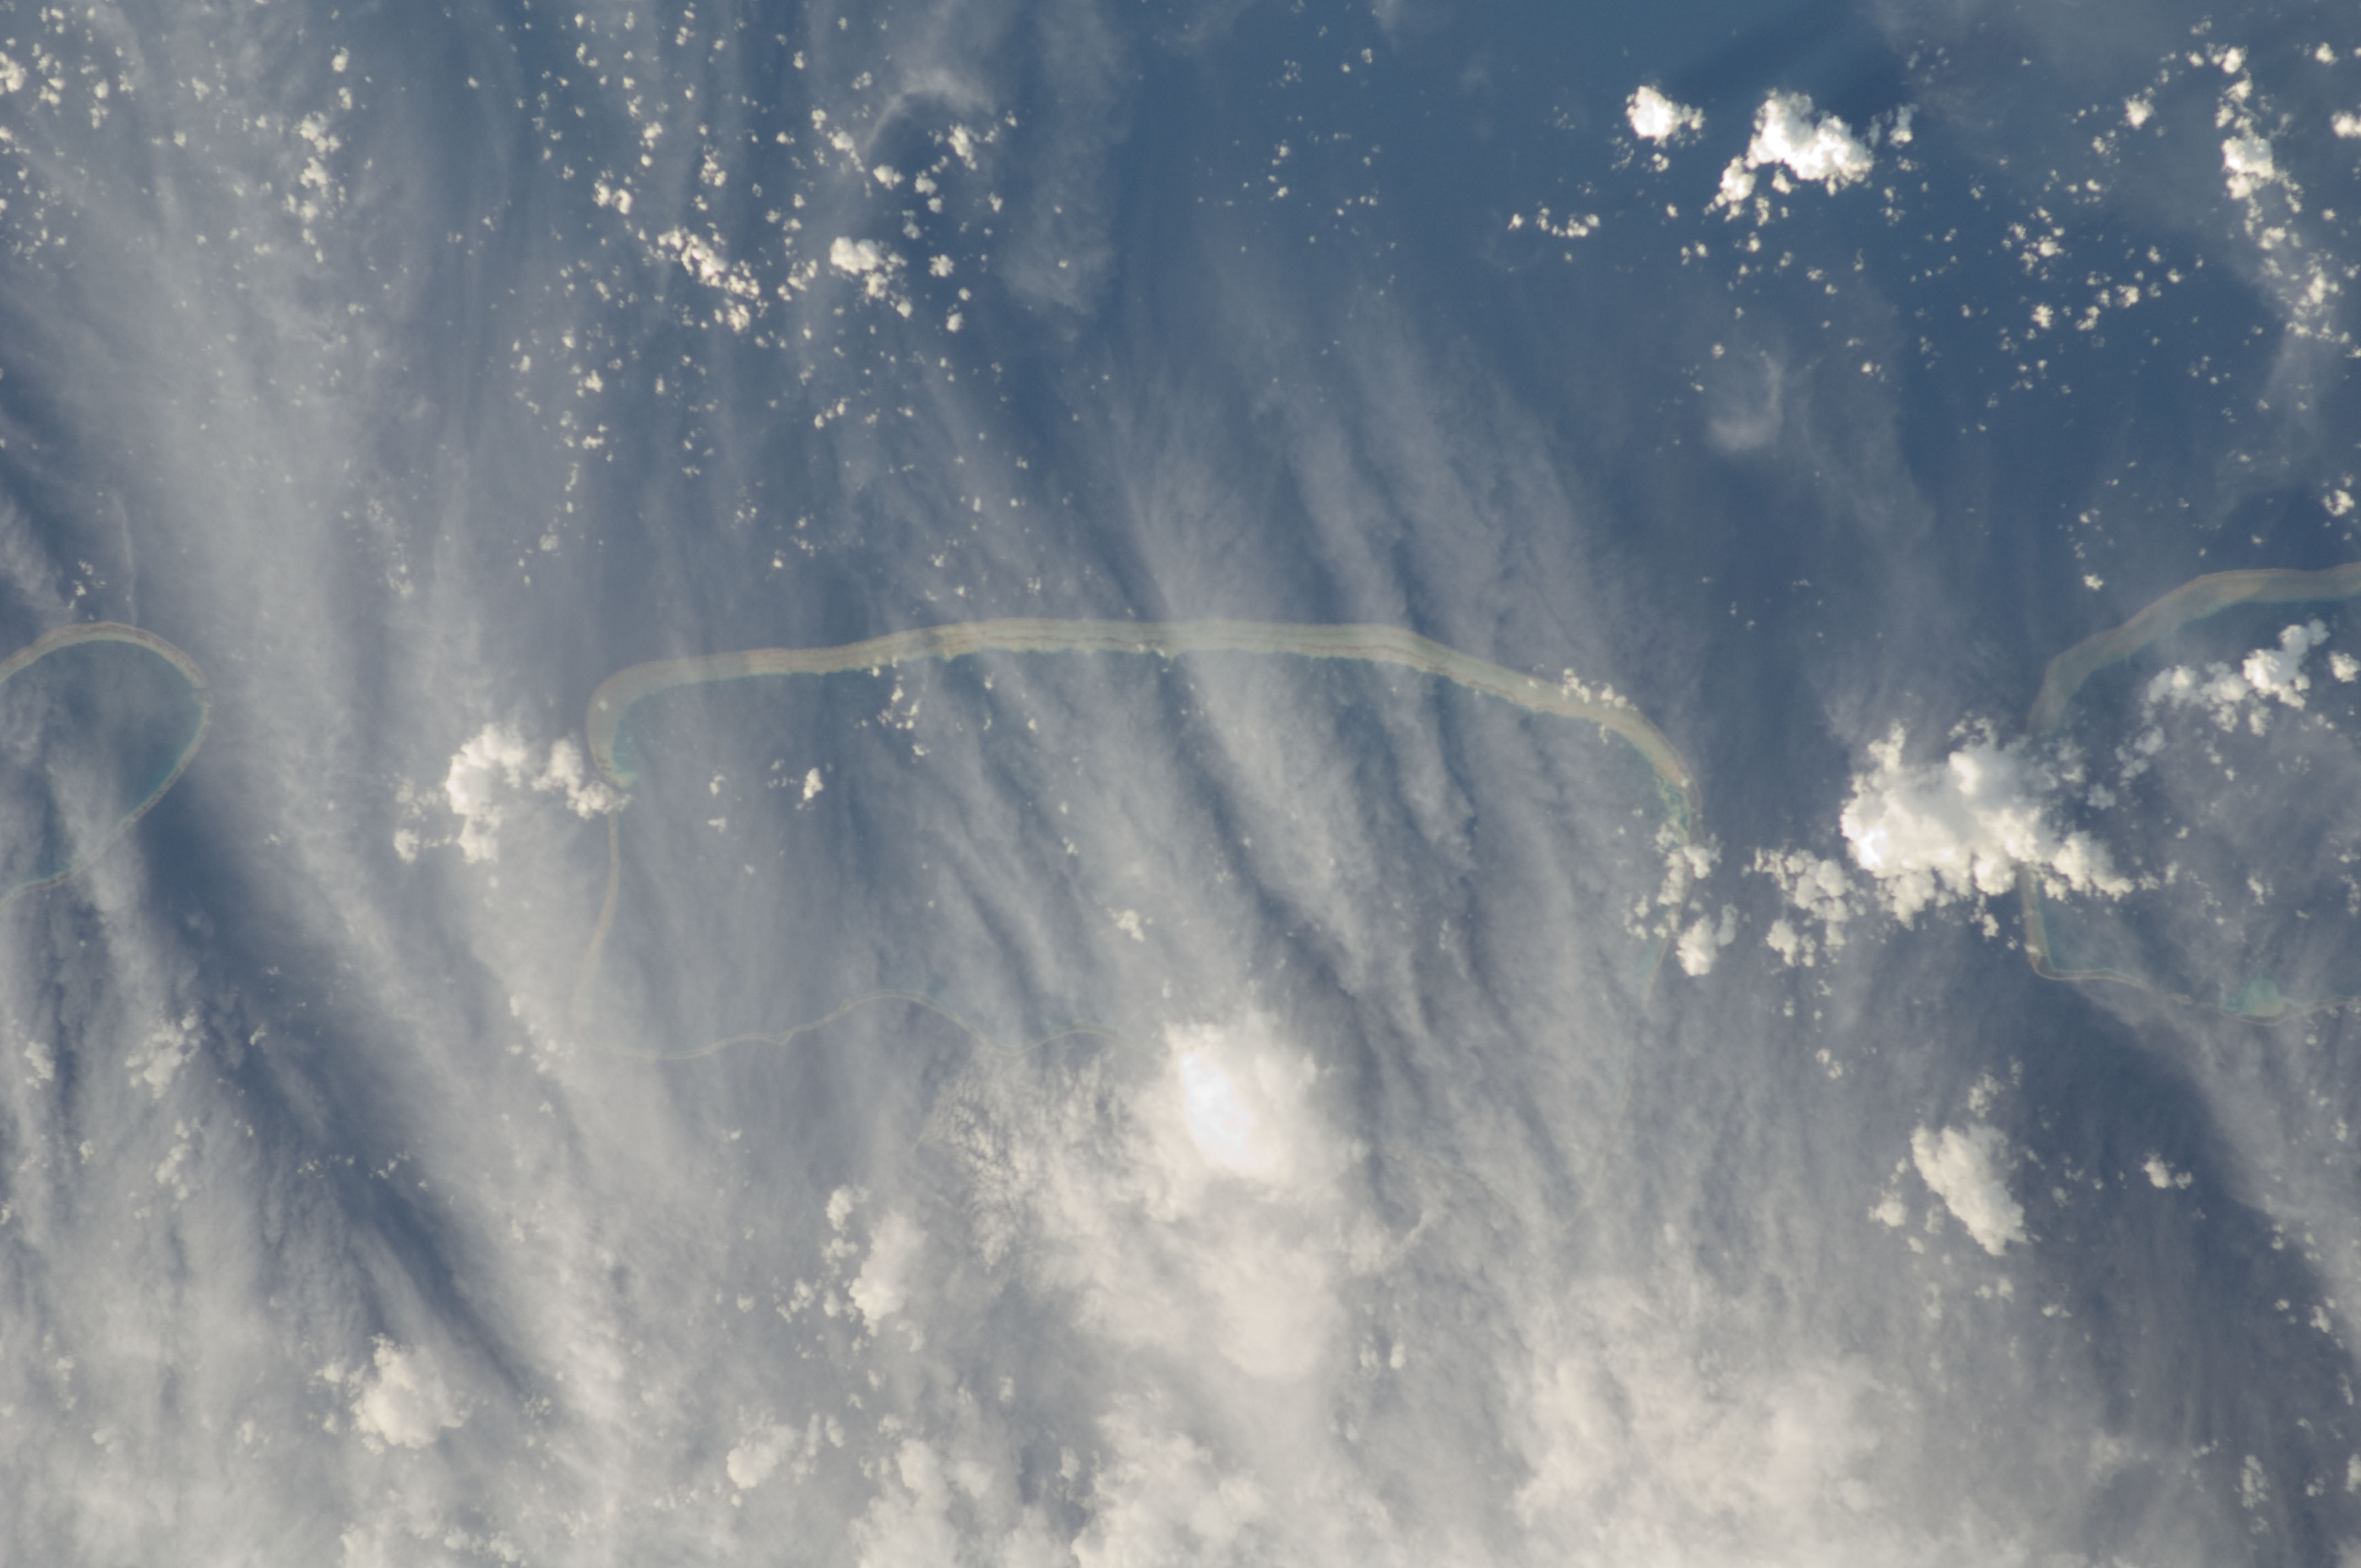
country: TUAMOTU ARCHIPELAGO
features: CATALOGED WITH CENTER POINT ONLY
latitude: -16.2
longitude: -145.7
